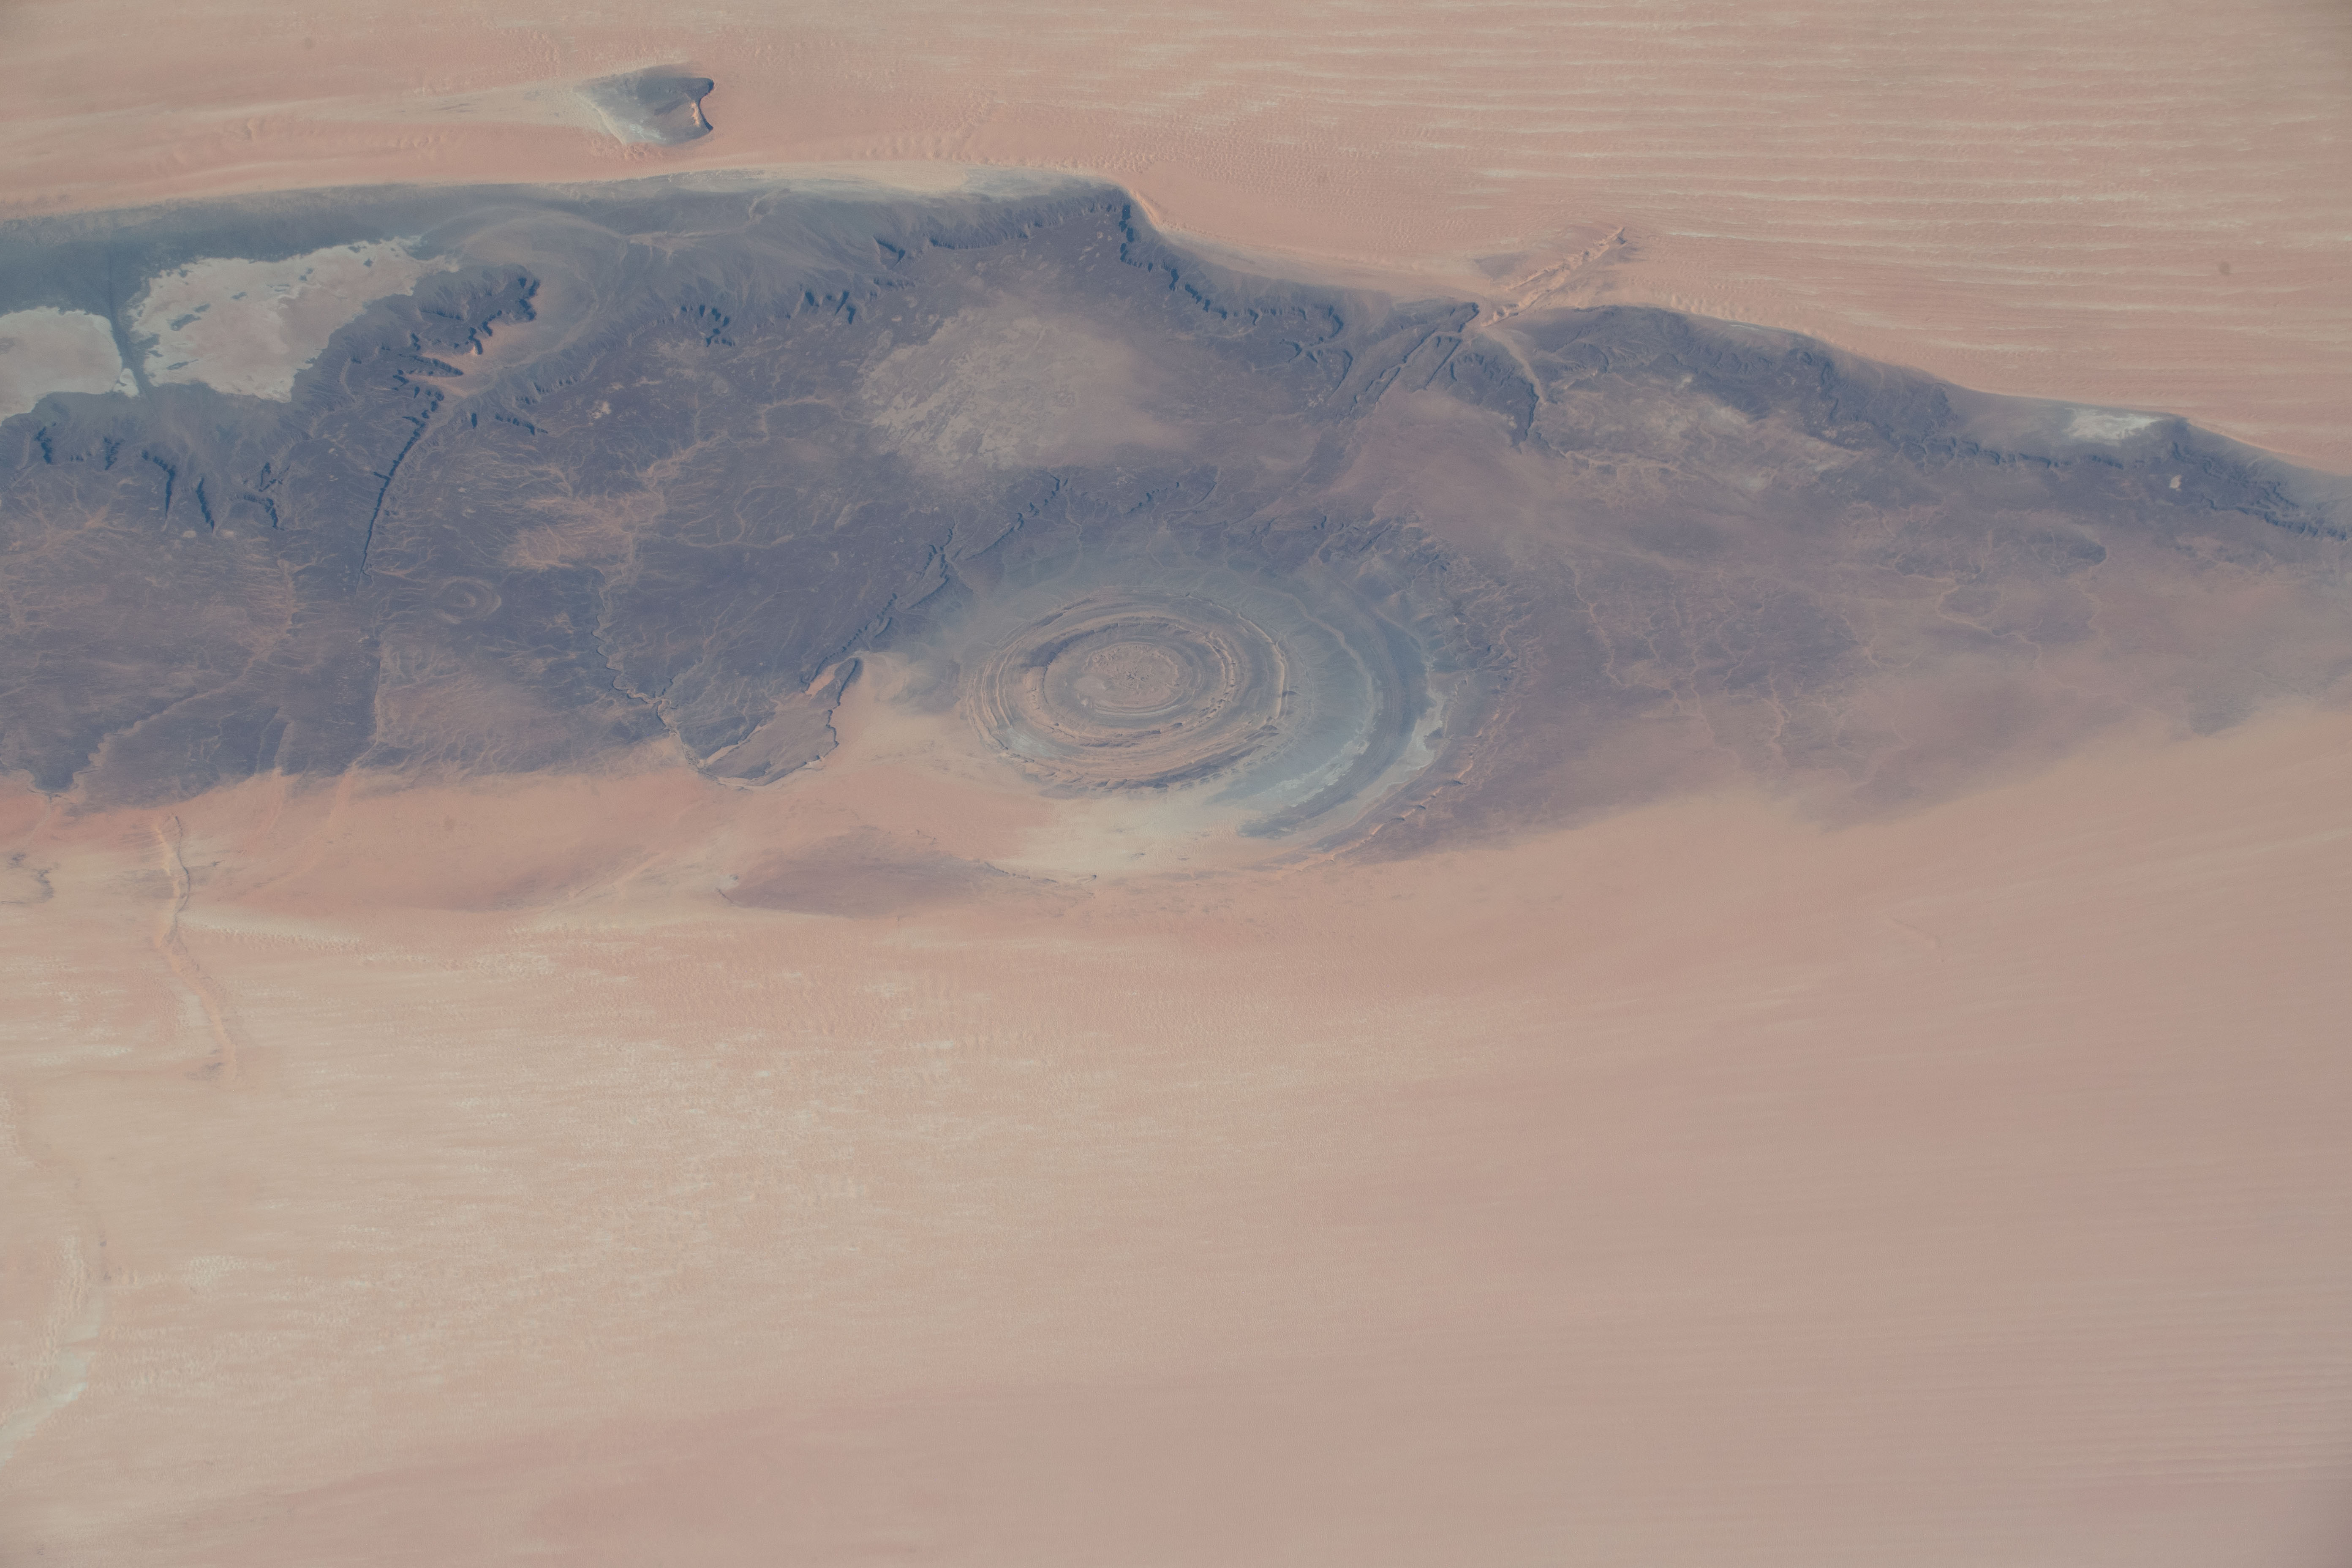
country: MAURITANIA
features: RICHAT STRUCTURE, AKCHAR DESERT
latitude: 21.1
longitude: -11.4
